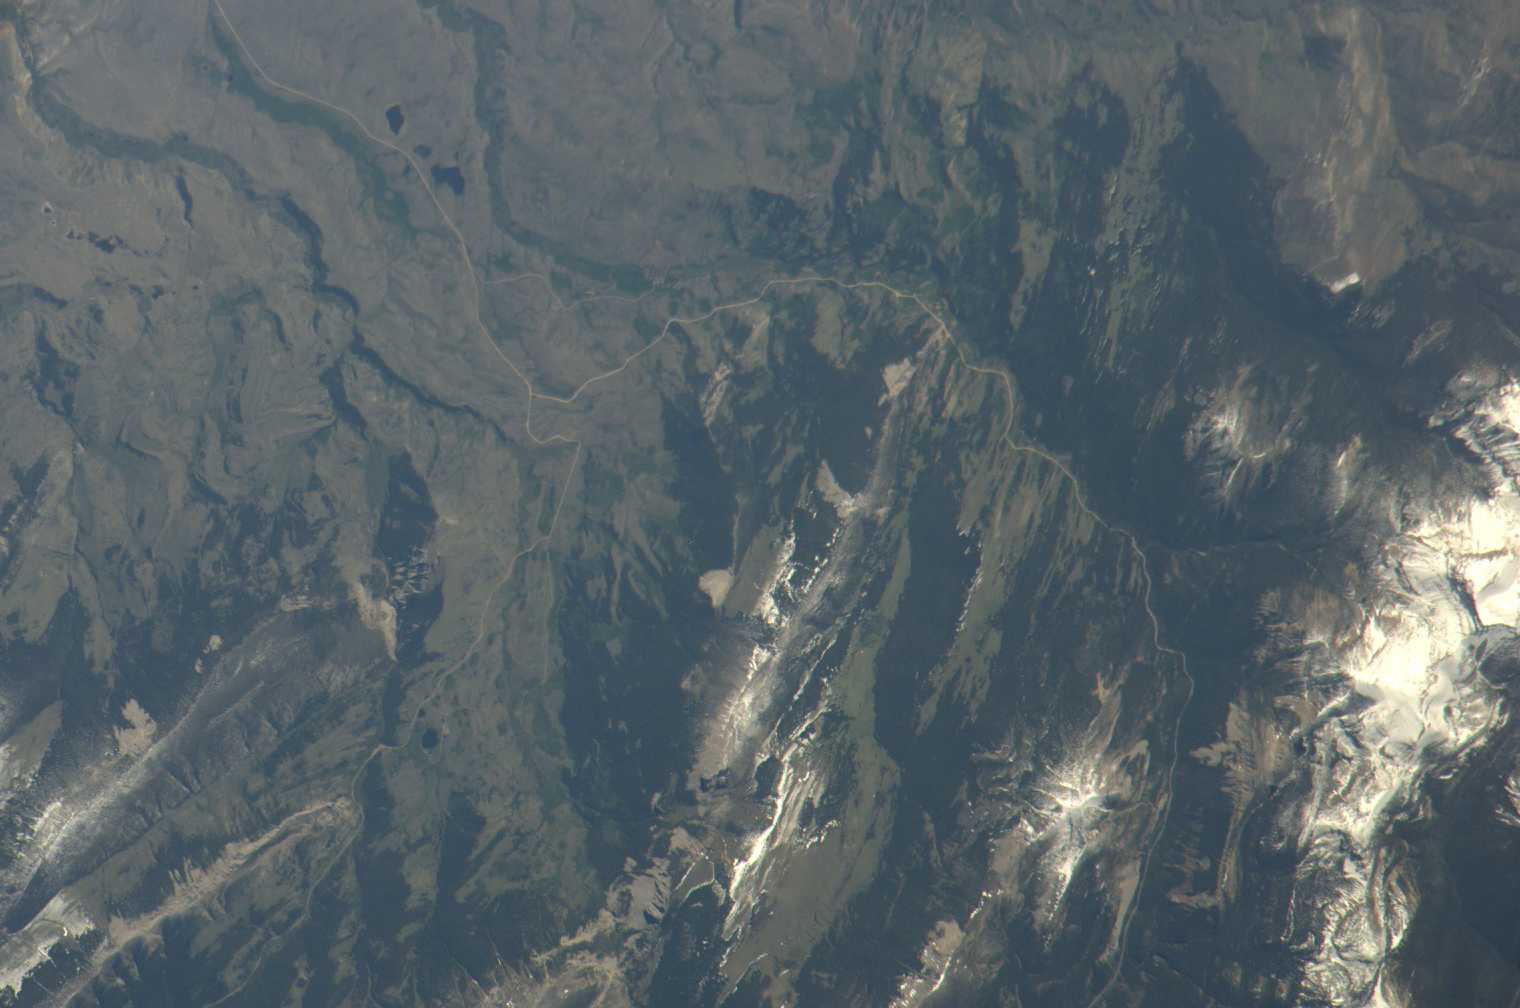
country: USA-MONTANA
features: WILLOW CK, FORD CREEK, SNOW
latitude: 47.4
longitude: -112.7
